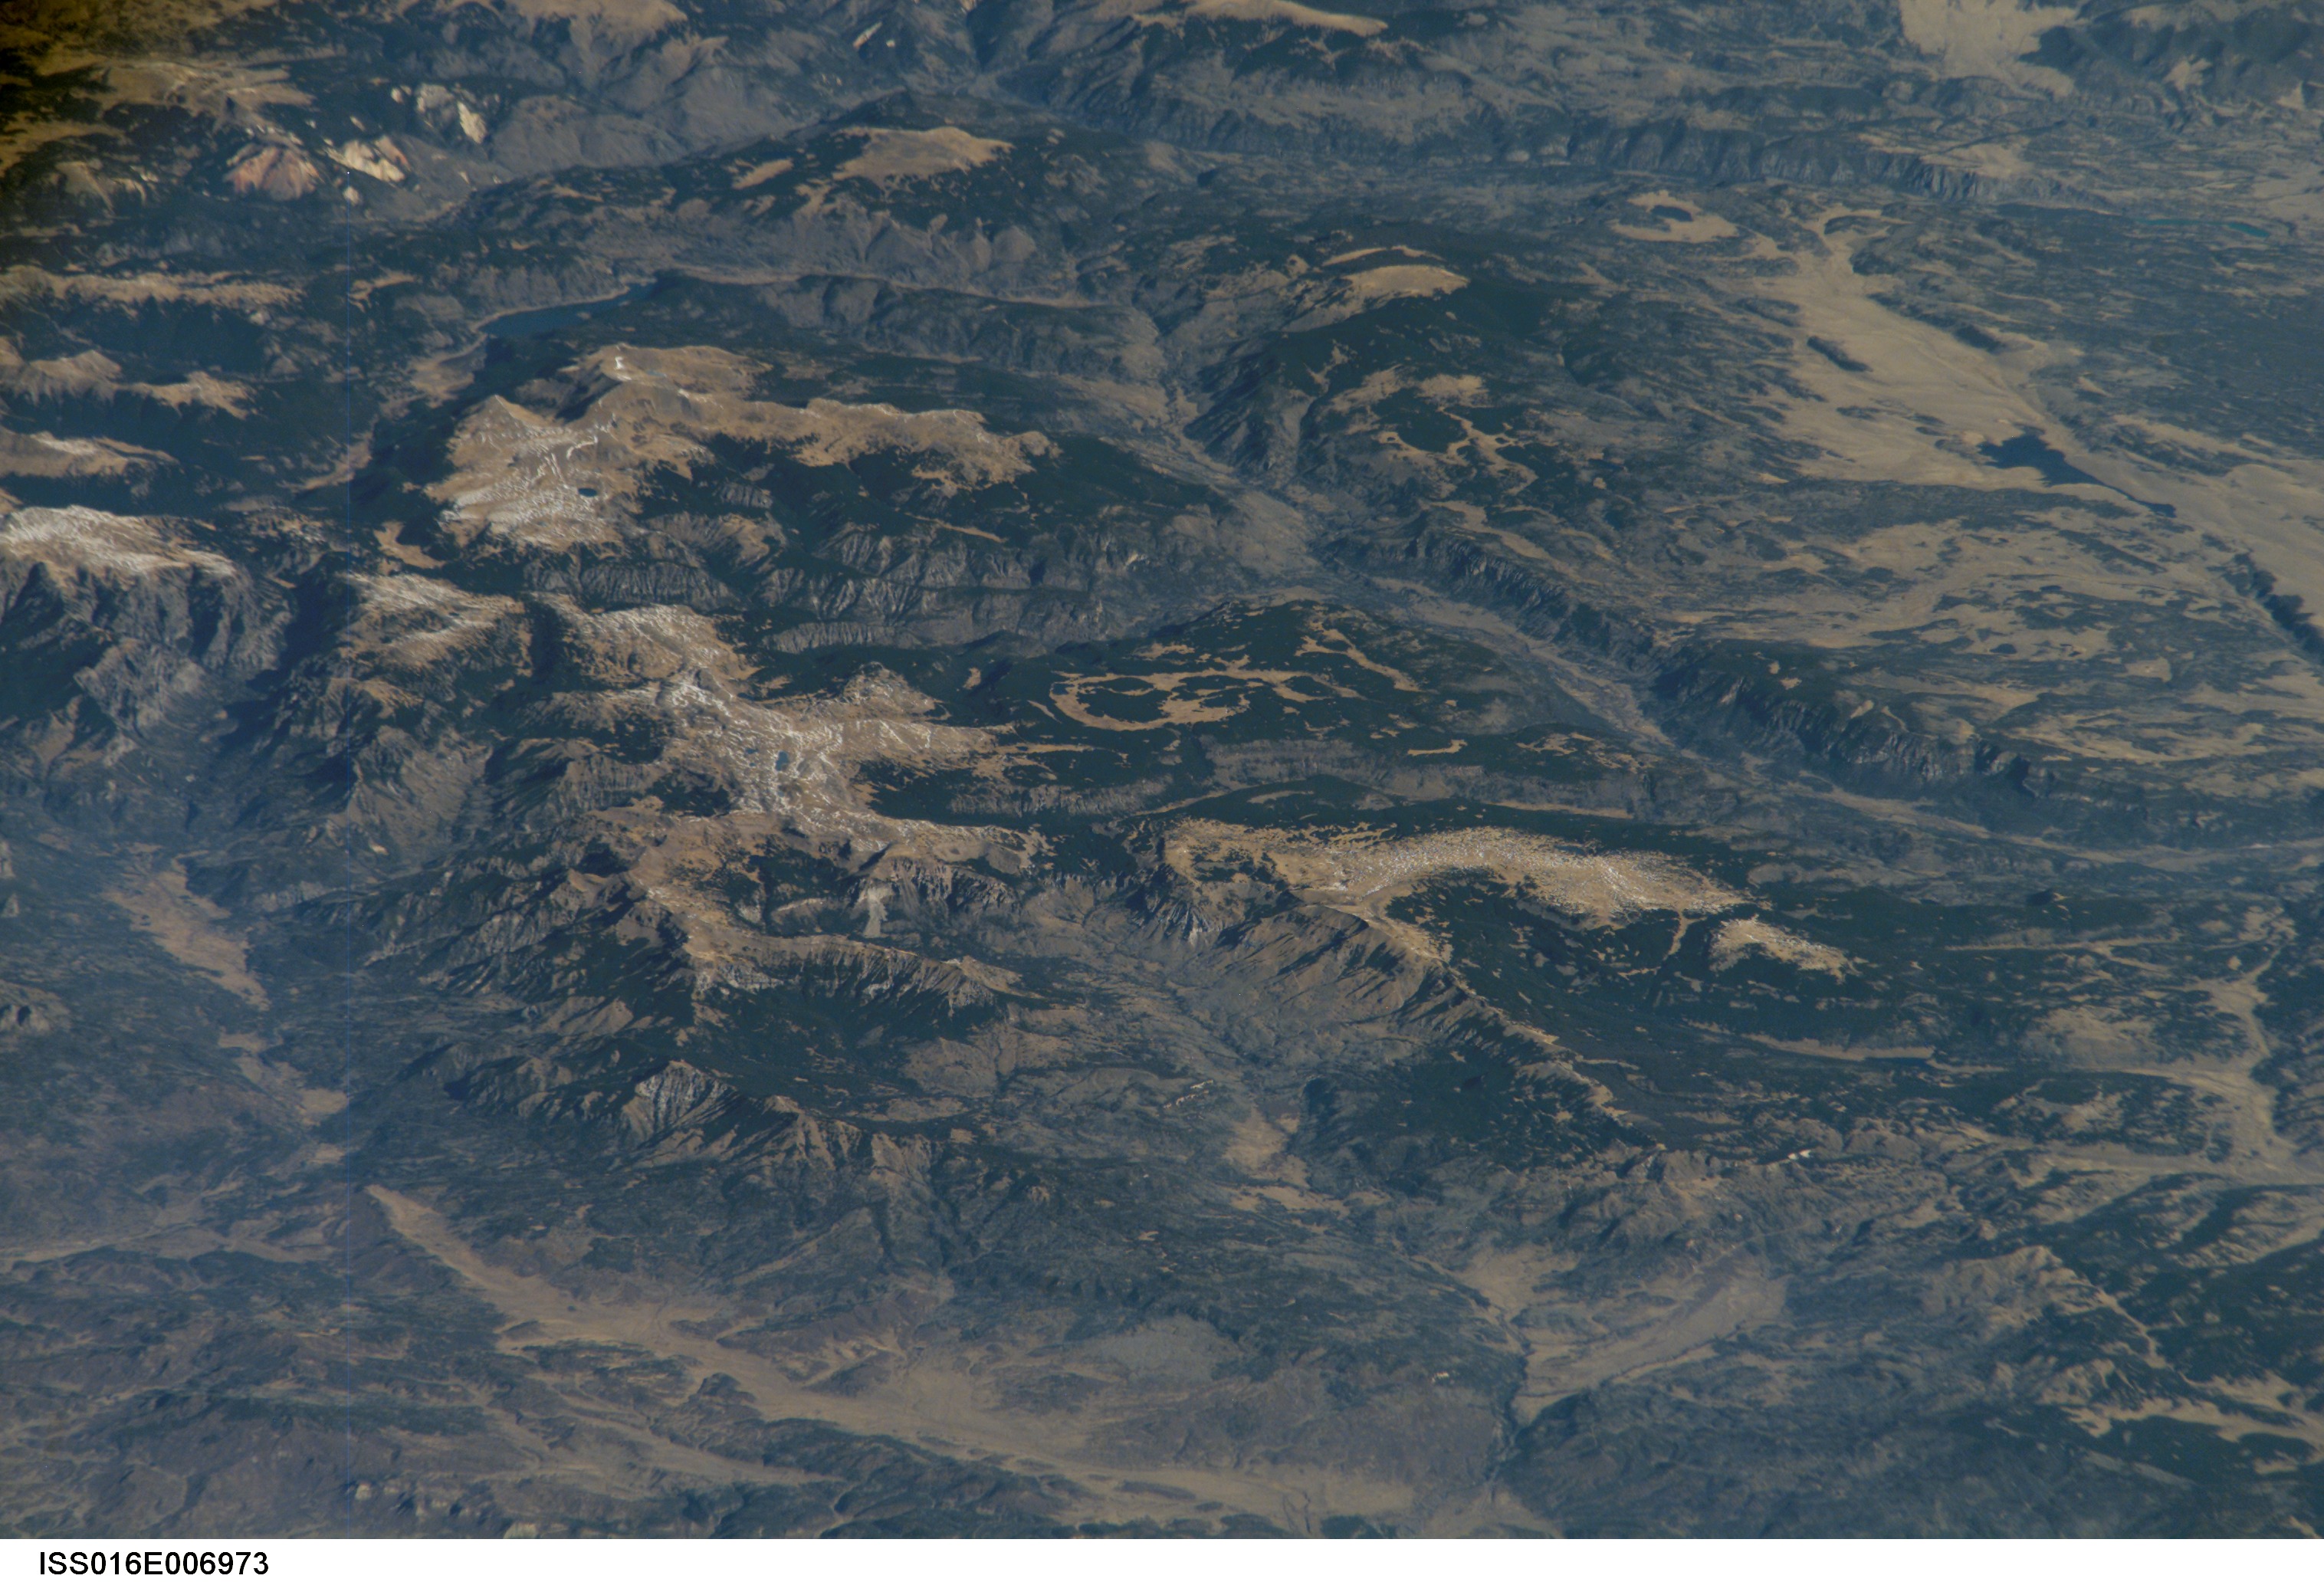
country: USA-COLORADO
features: PAN-SAN JUAN MTS., PLATORO RES.
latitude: 37.2
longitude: -106.5
